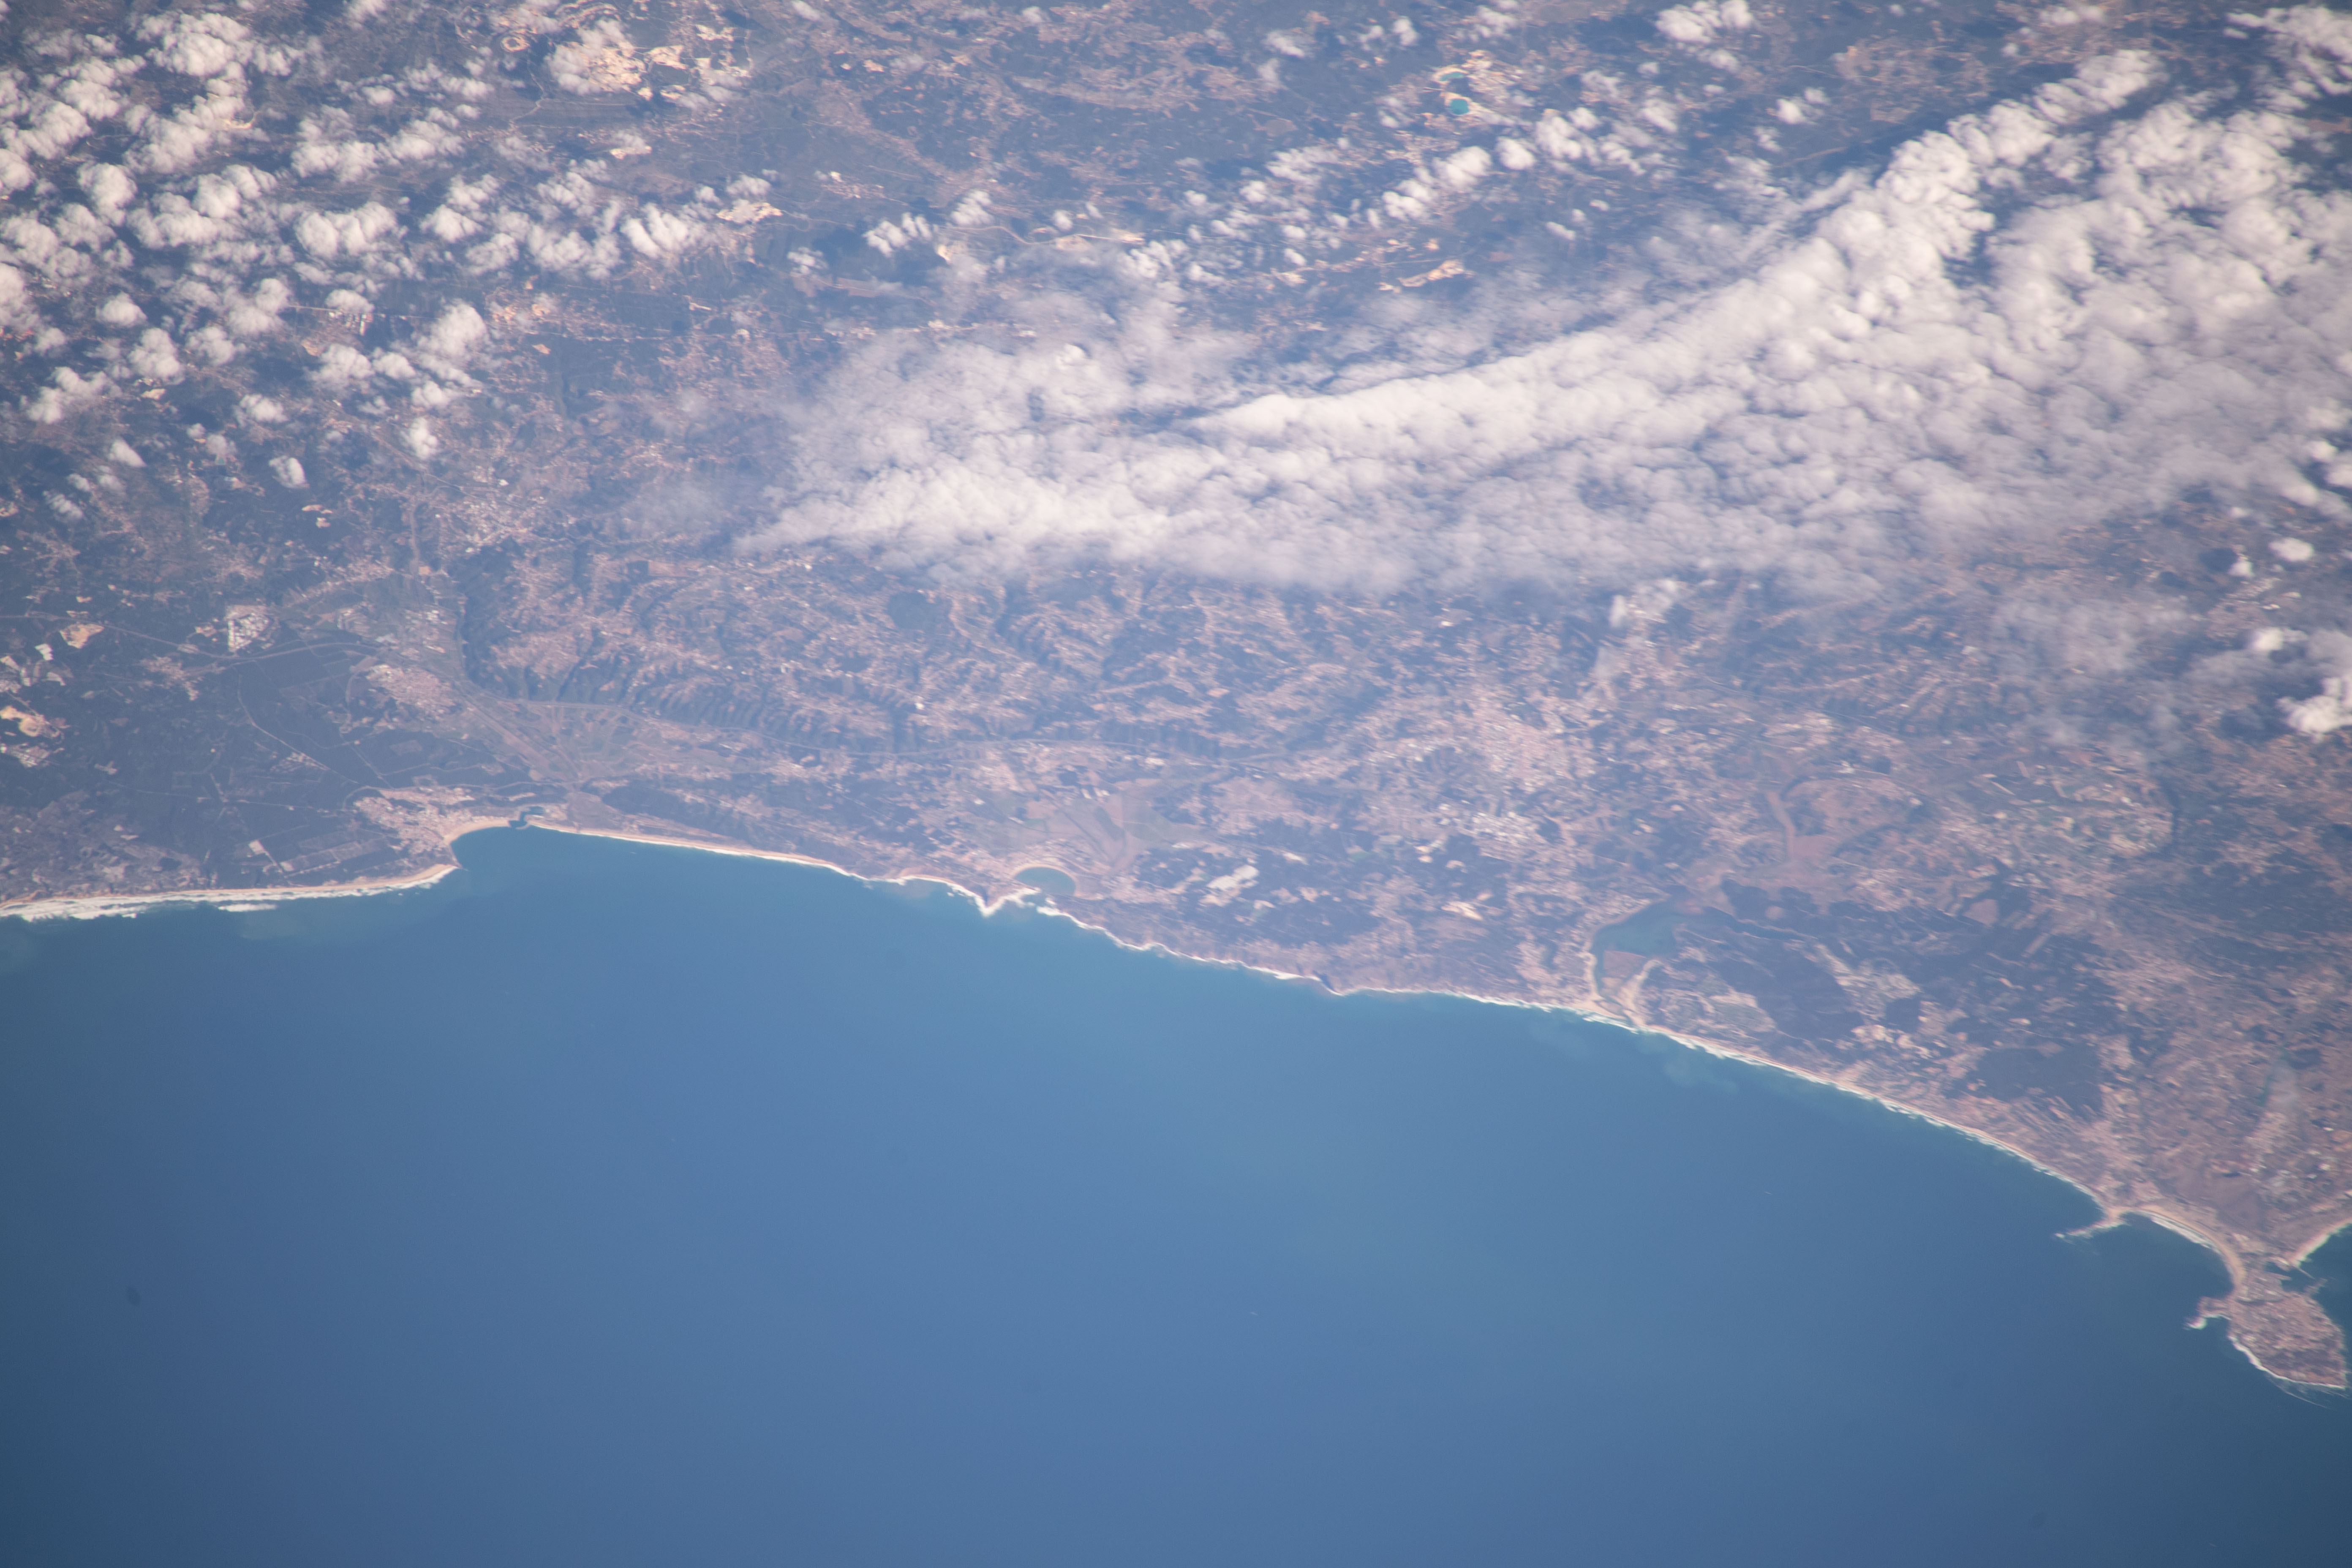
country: PORTUGAL
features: NAZARE, SALIR DO PORTO, PENICHE
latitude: 39.5
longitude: -9.1
